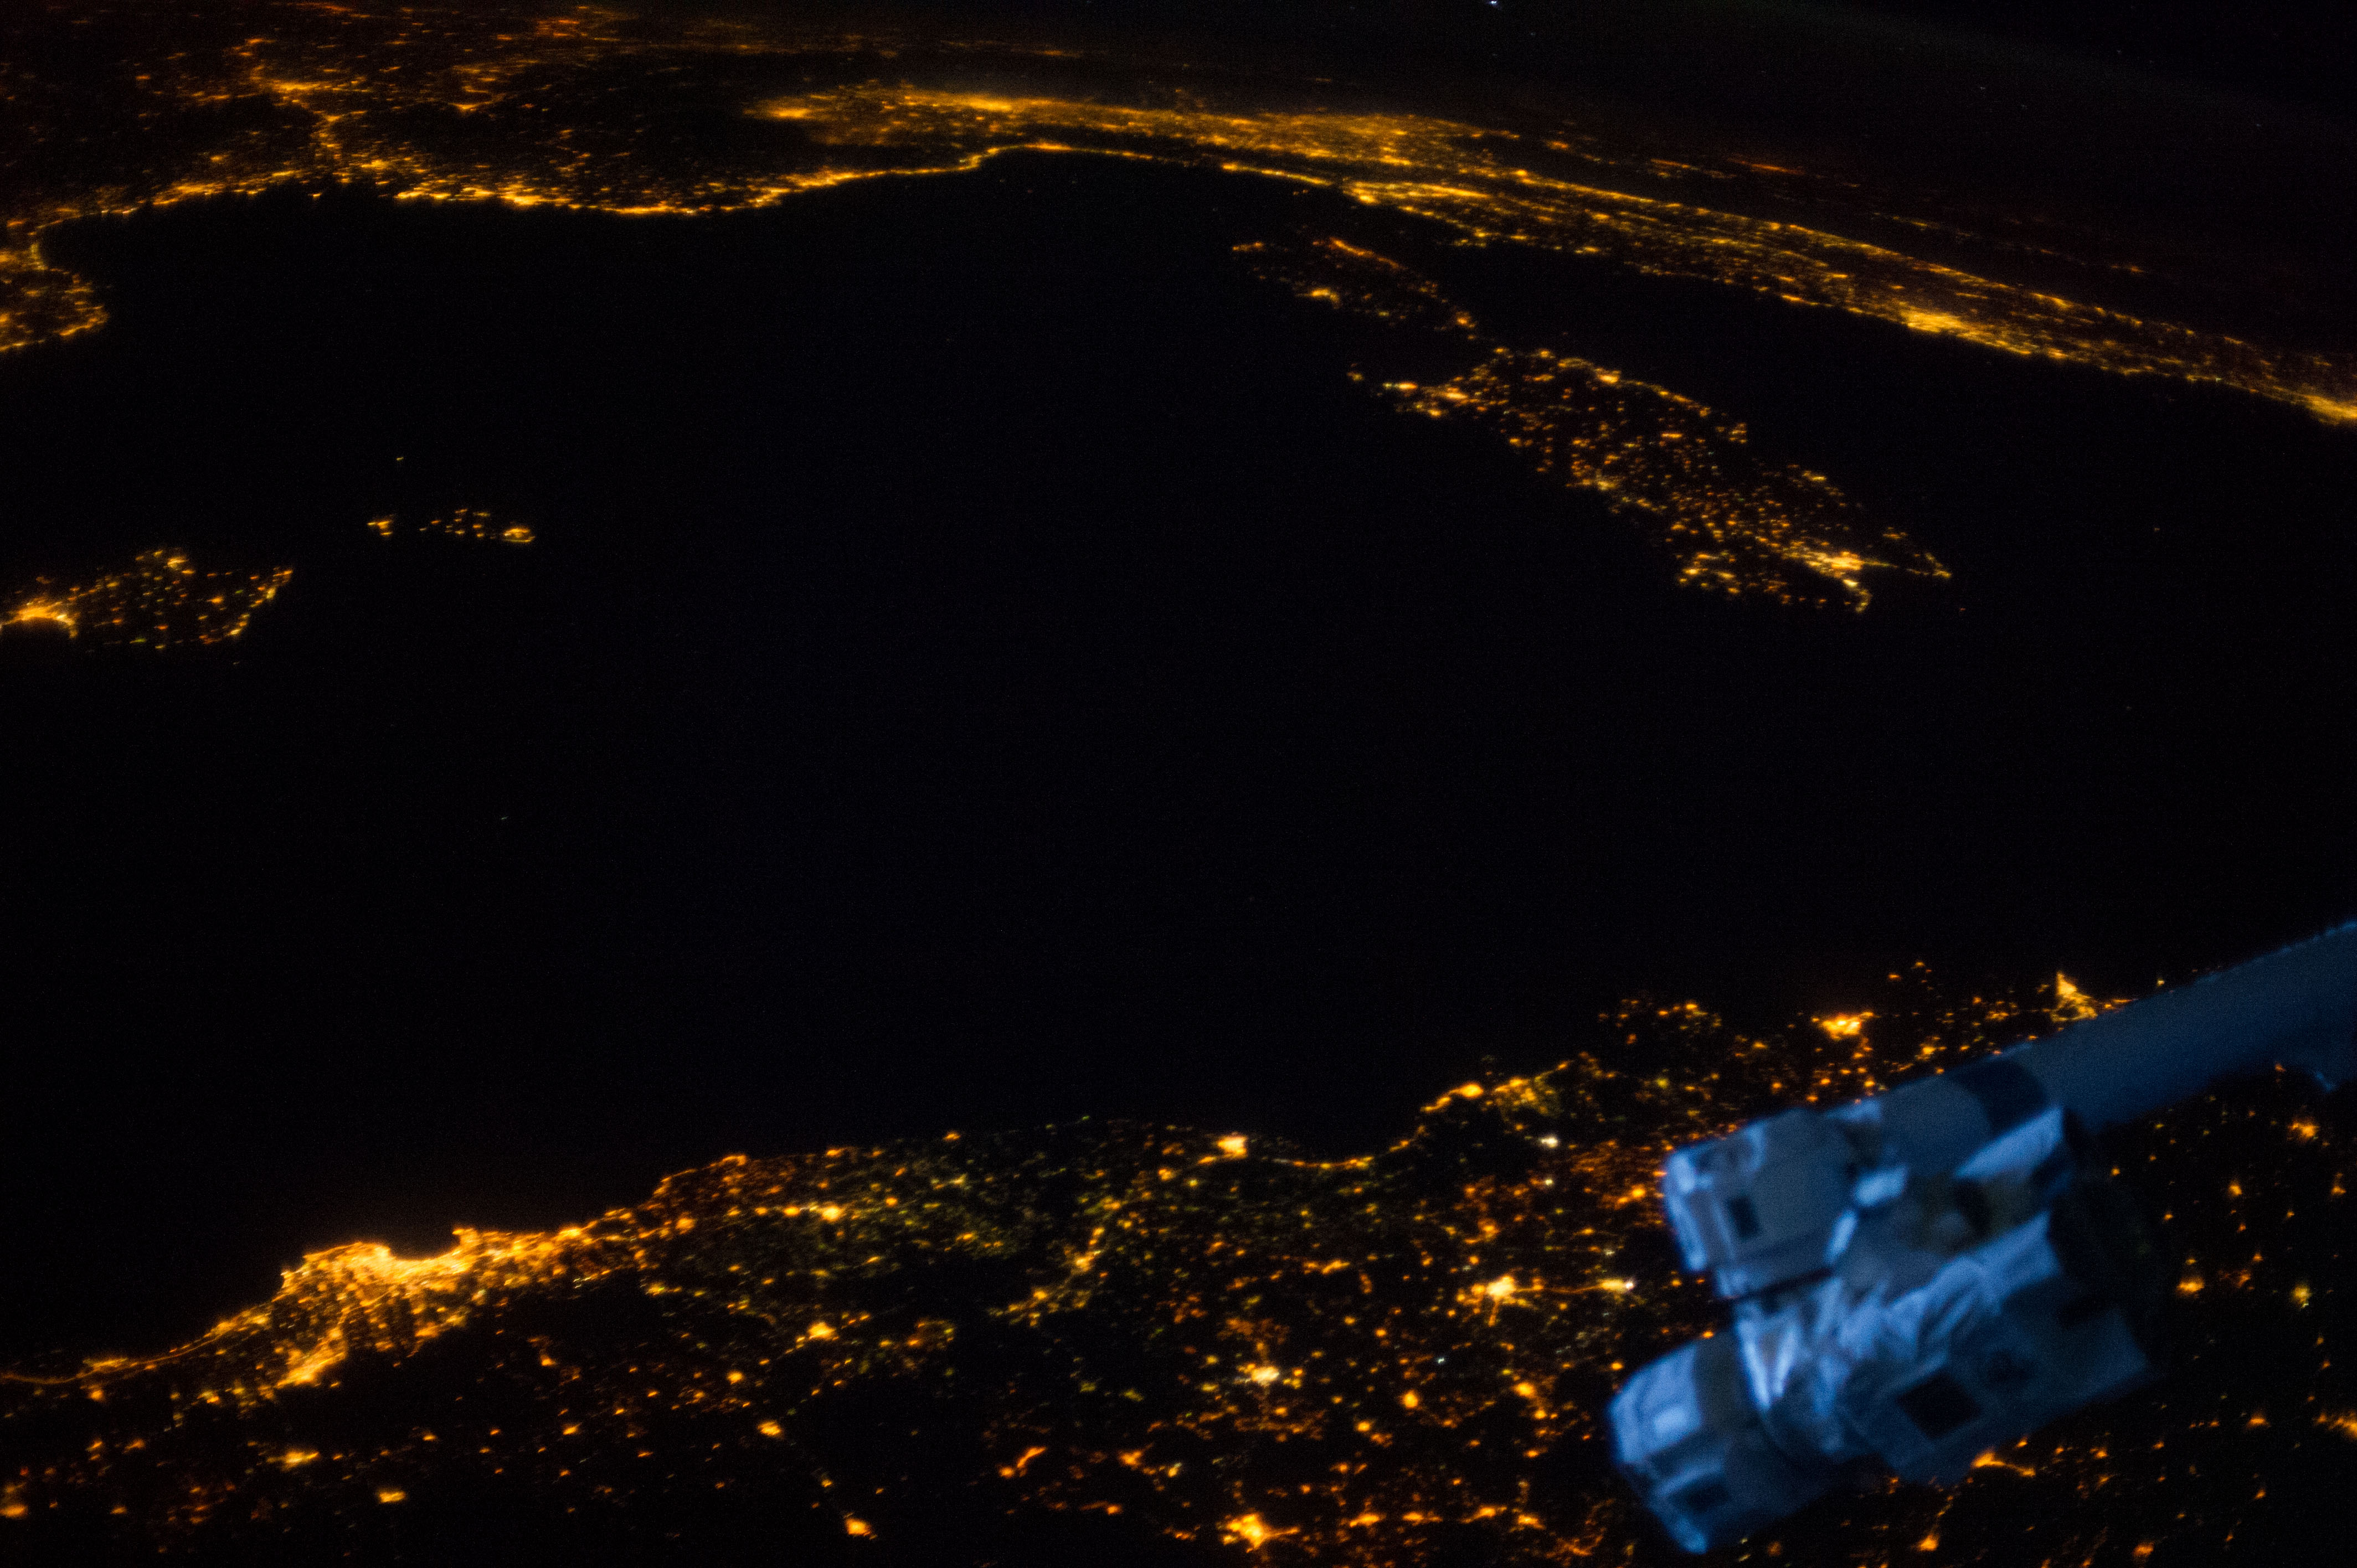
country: MEDITERRANEAN SEA
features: PAN- SARDINIA AT NIGHT, BALEARIC ISLANDS, CORSICA, N. ITALY, ISS
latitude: 39.0
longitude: 6.5
